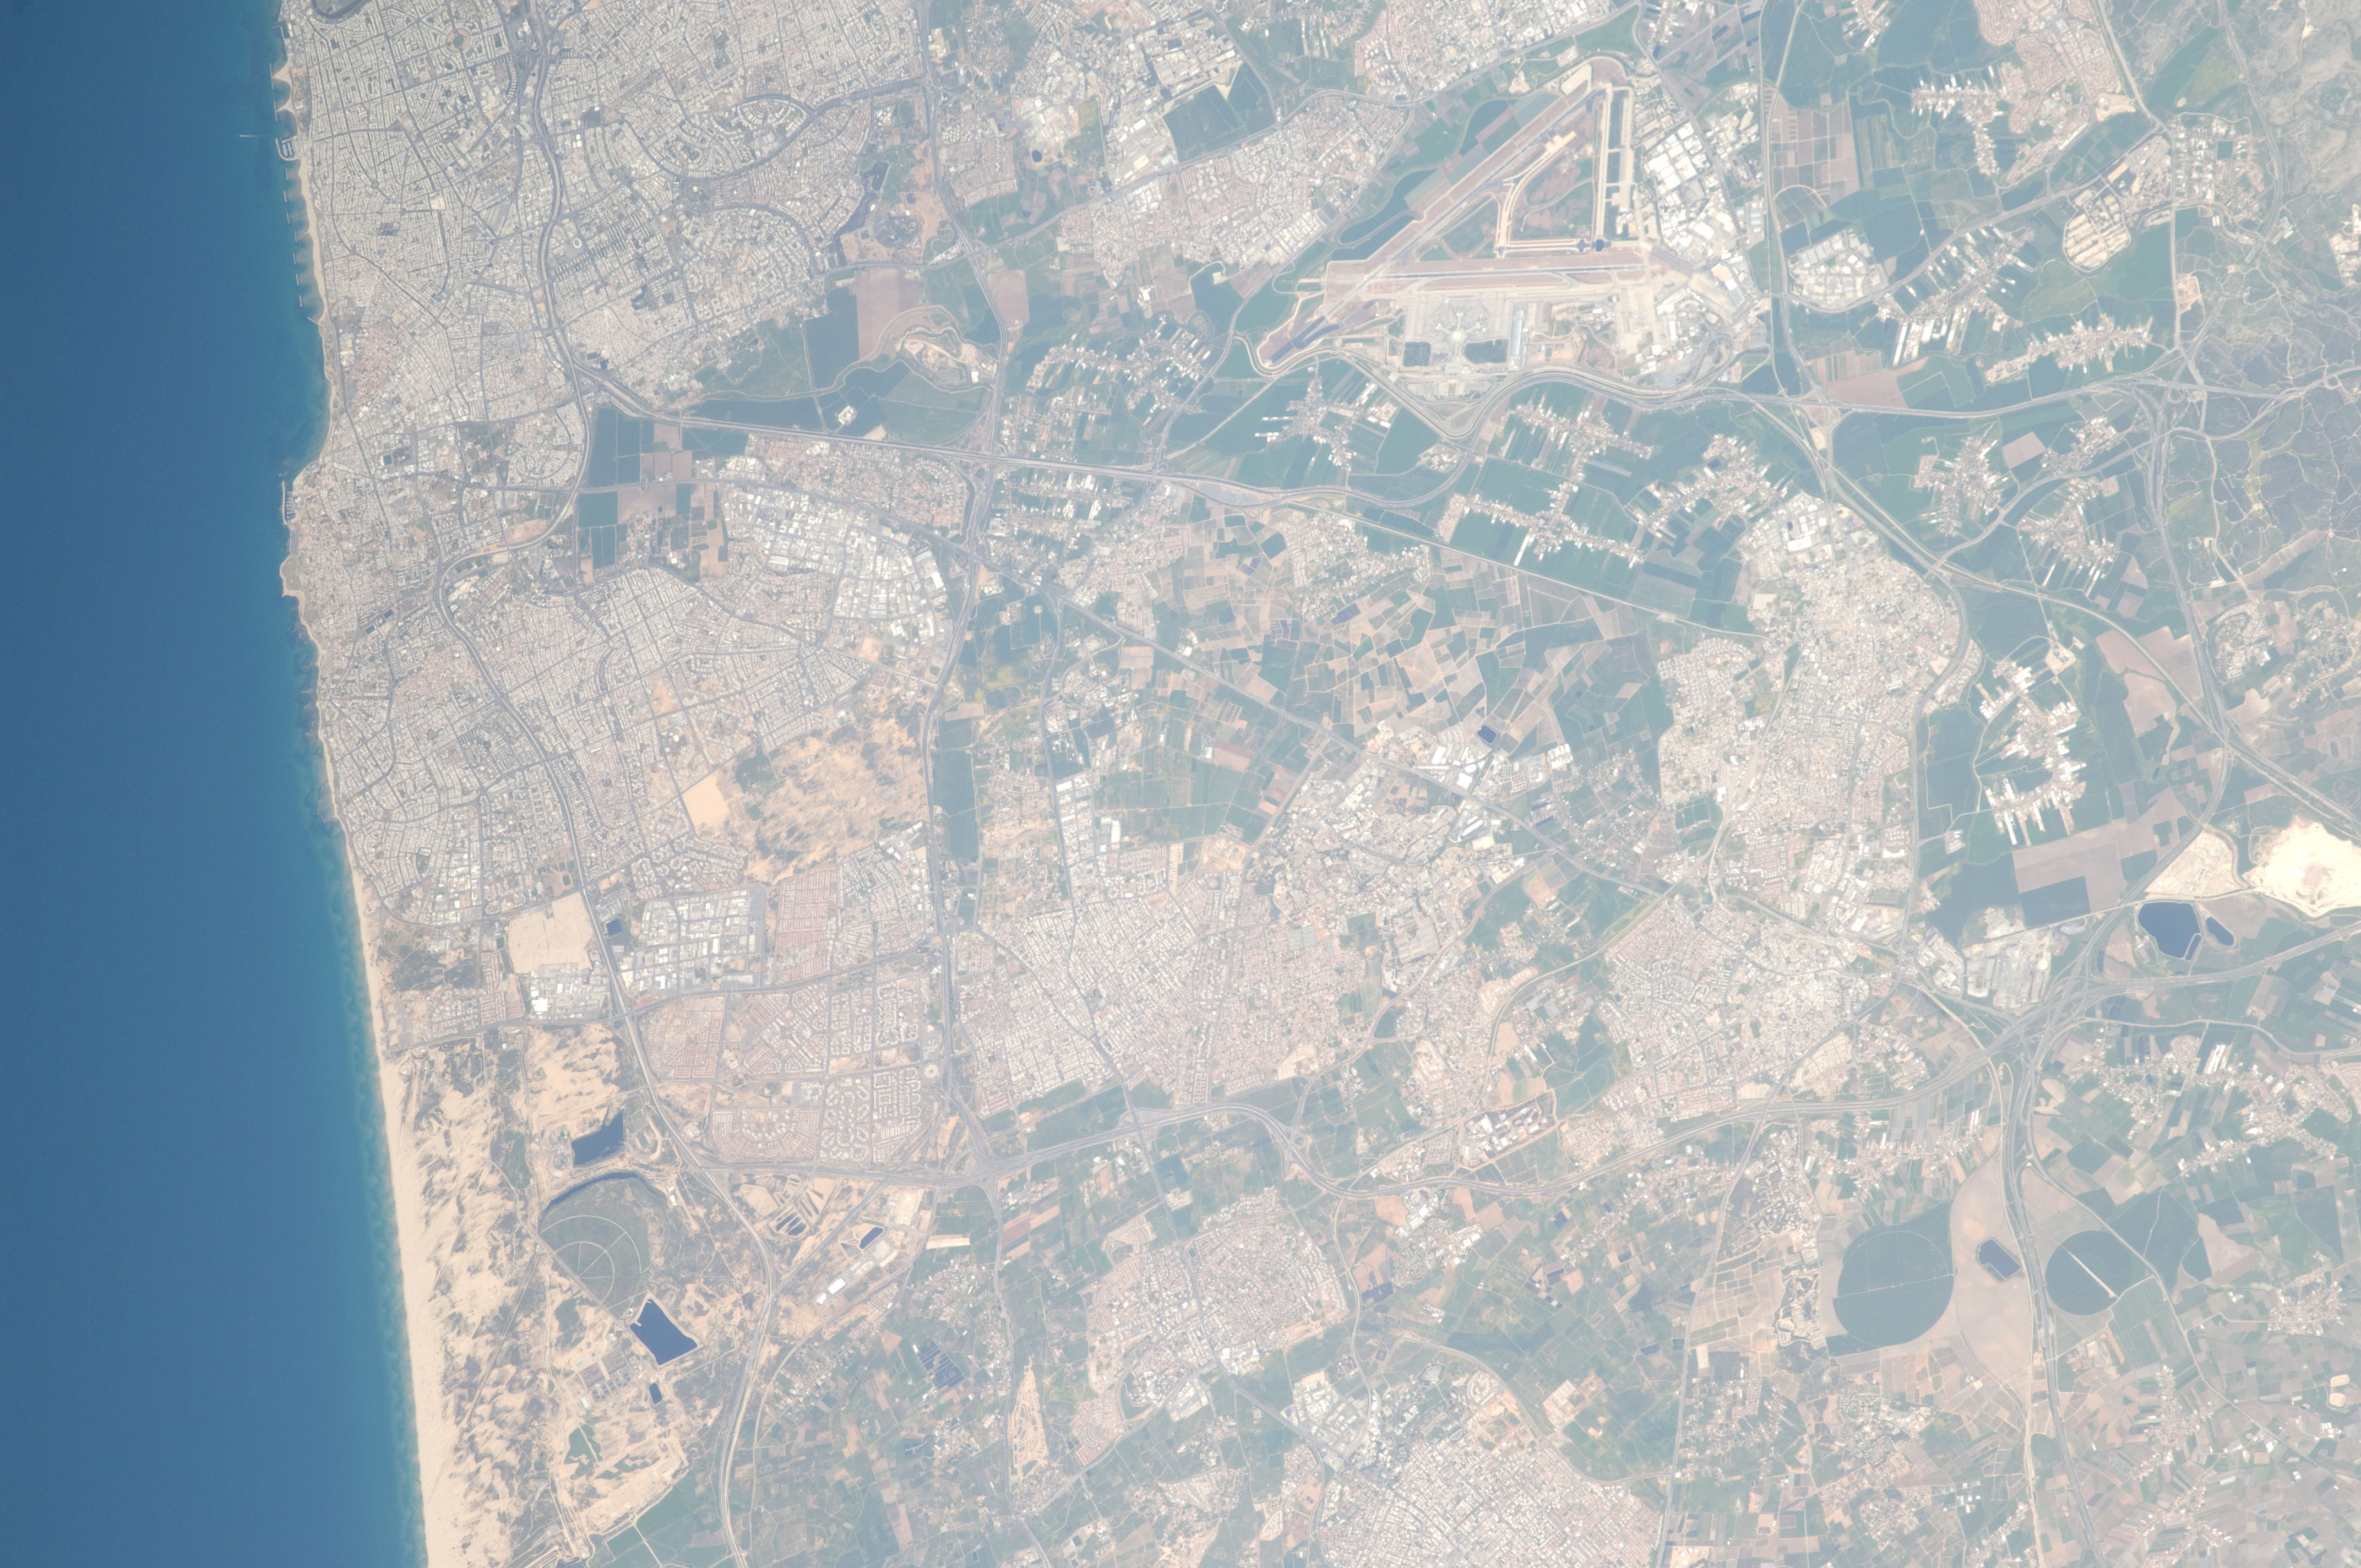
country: ISRAEL
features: TEL AVIV, AIRPORT, RISHON LE ZIYYON, MEDITERRANEAN SEA, COAST, AGR., ROADS
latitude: 32.0
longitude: 34.8
